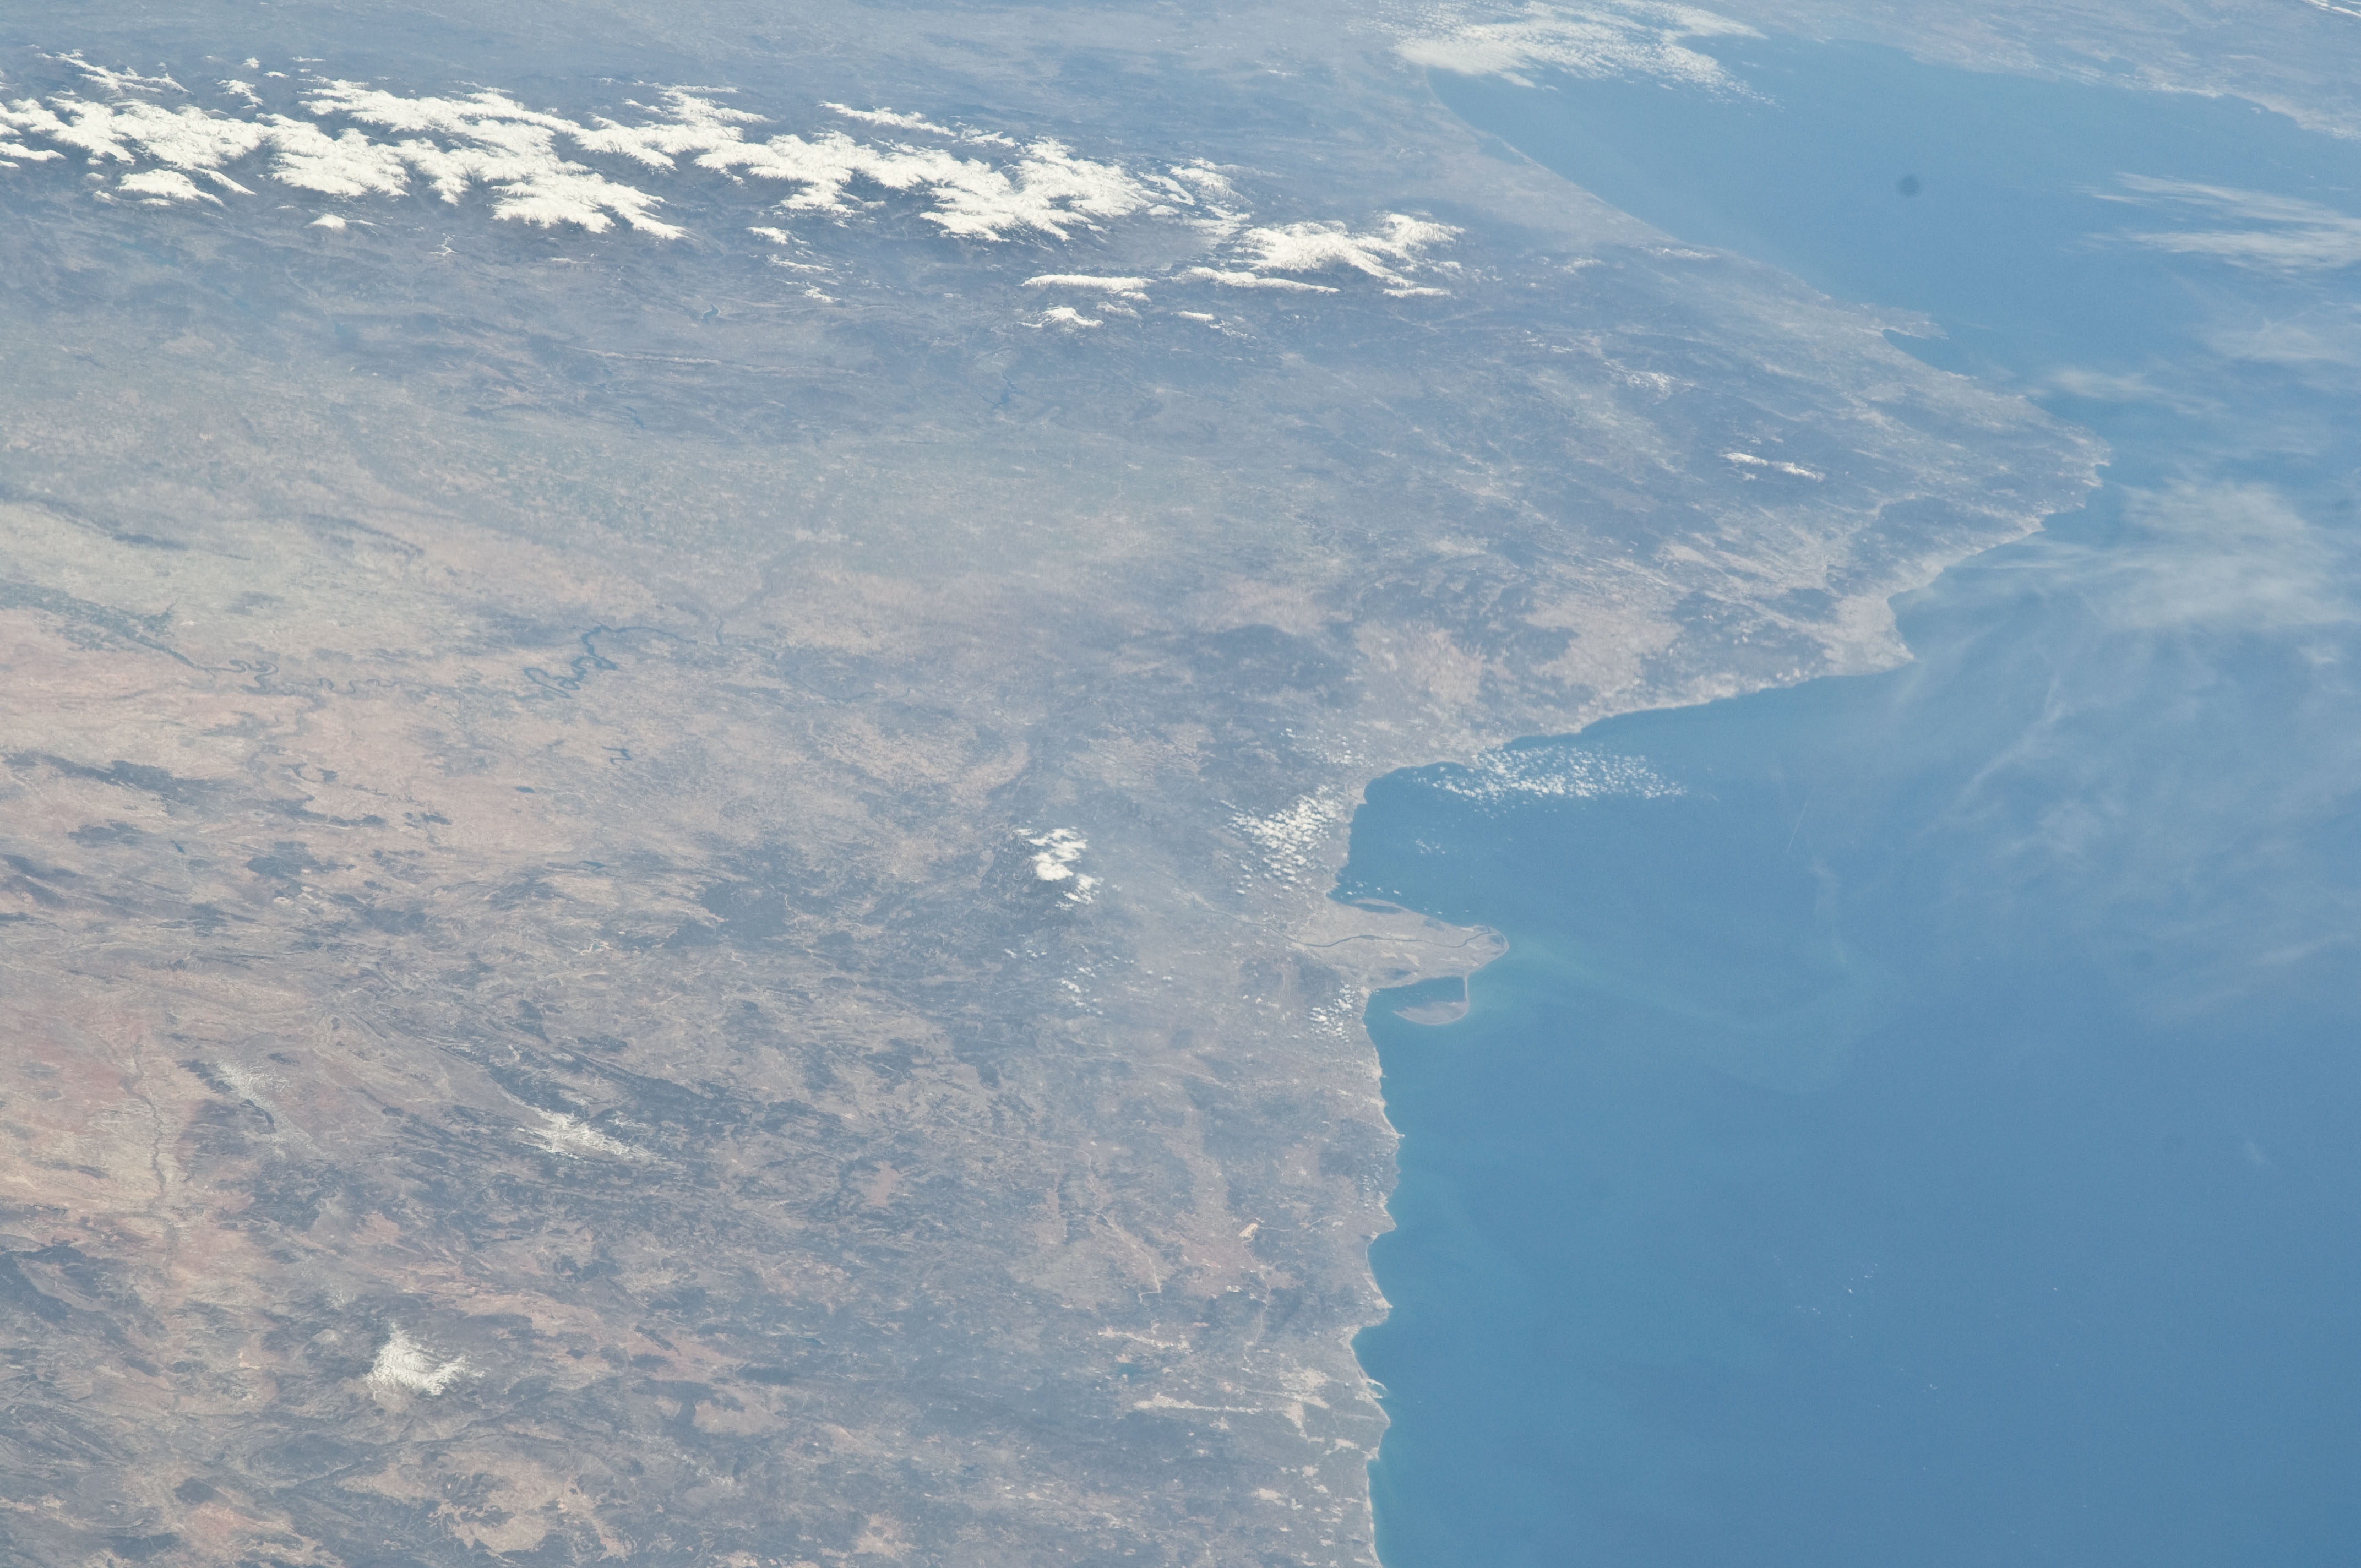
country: SPAIN
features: PAN-EBRO R. DELTA, COASTLINE, MTS.
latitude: 40.9
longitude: 0.5
